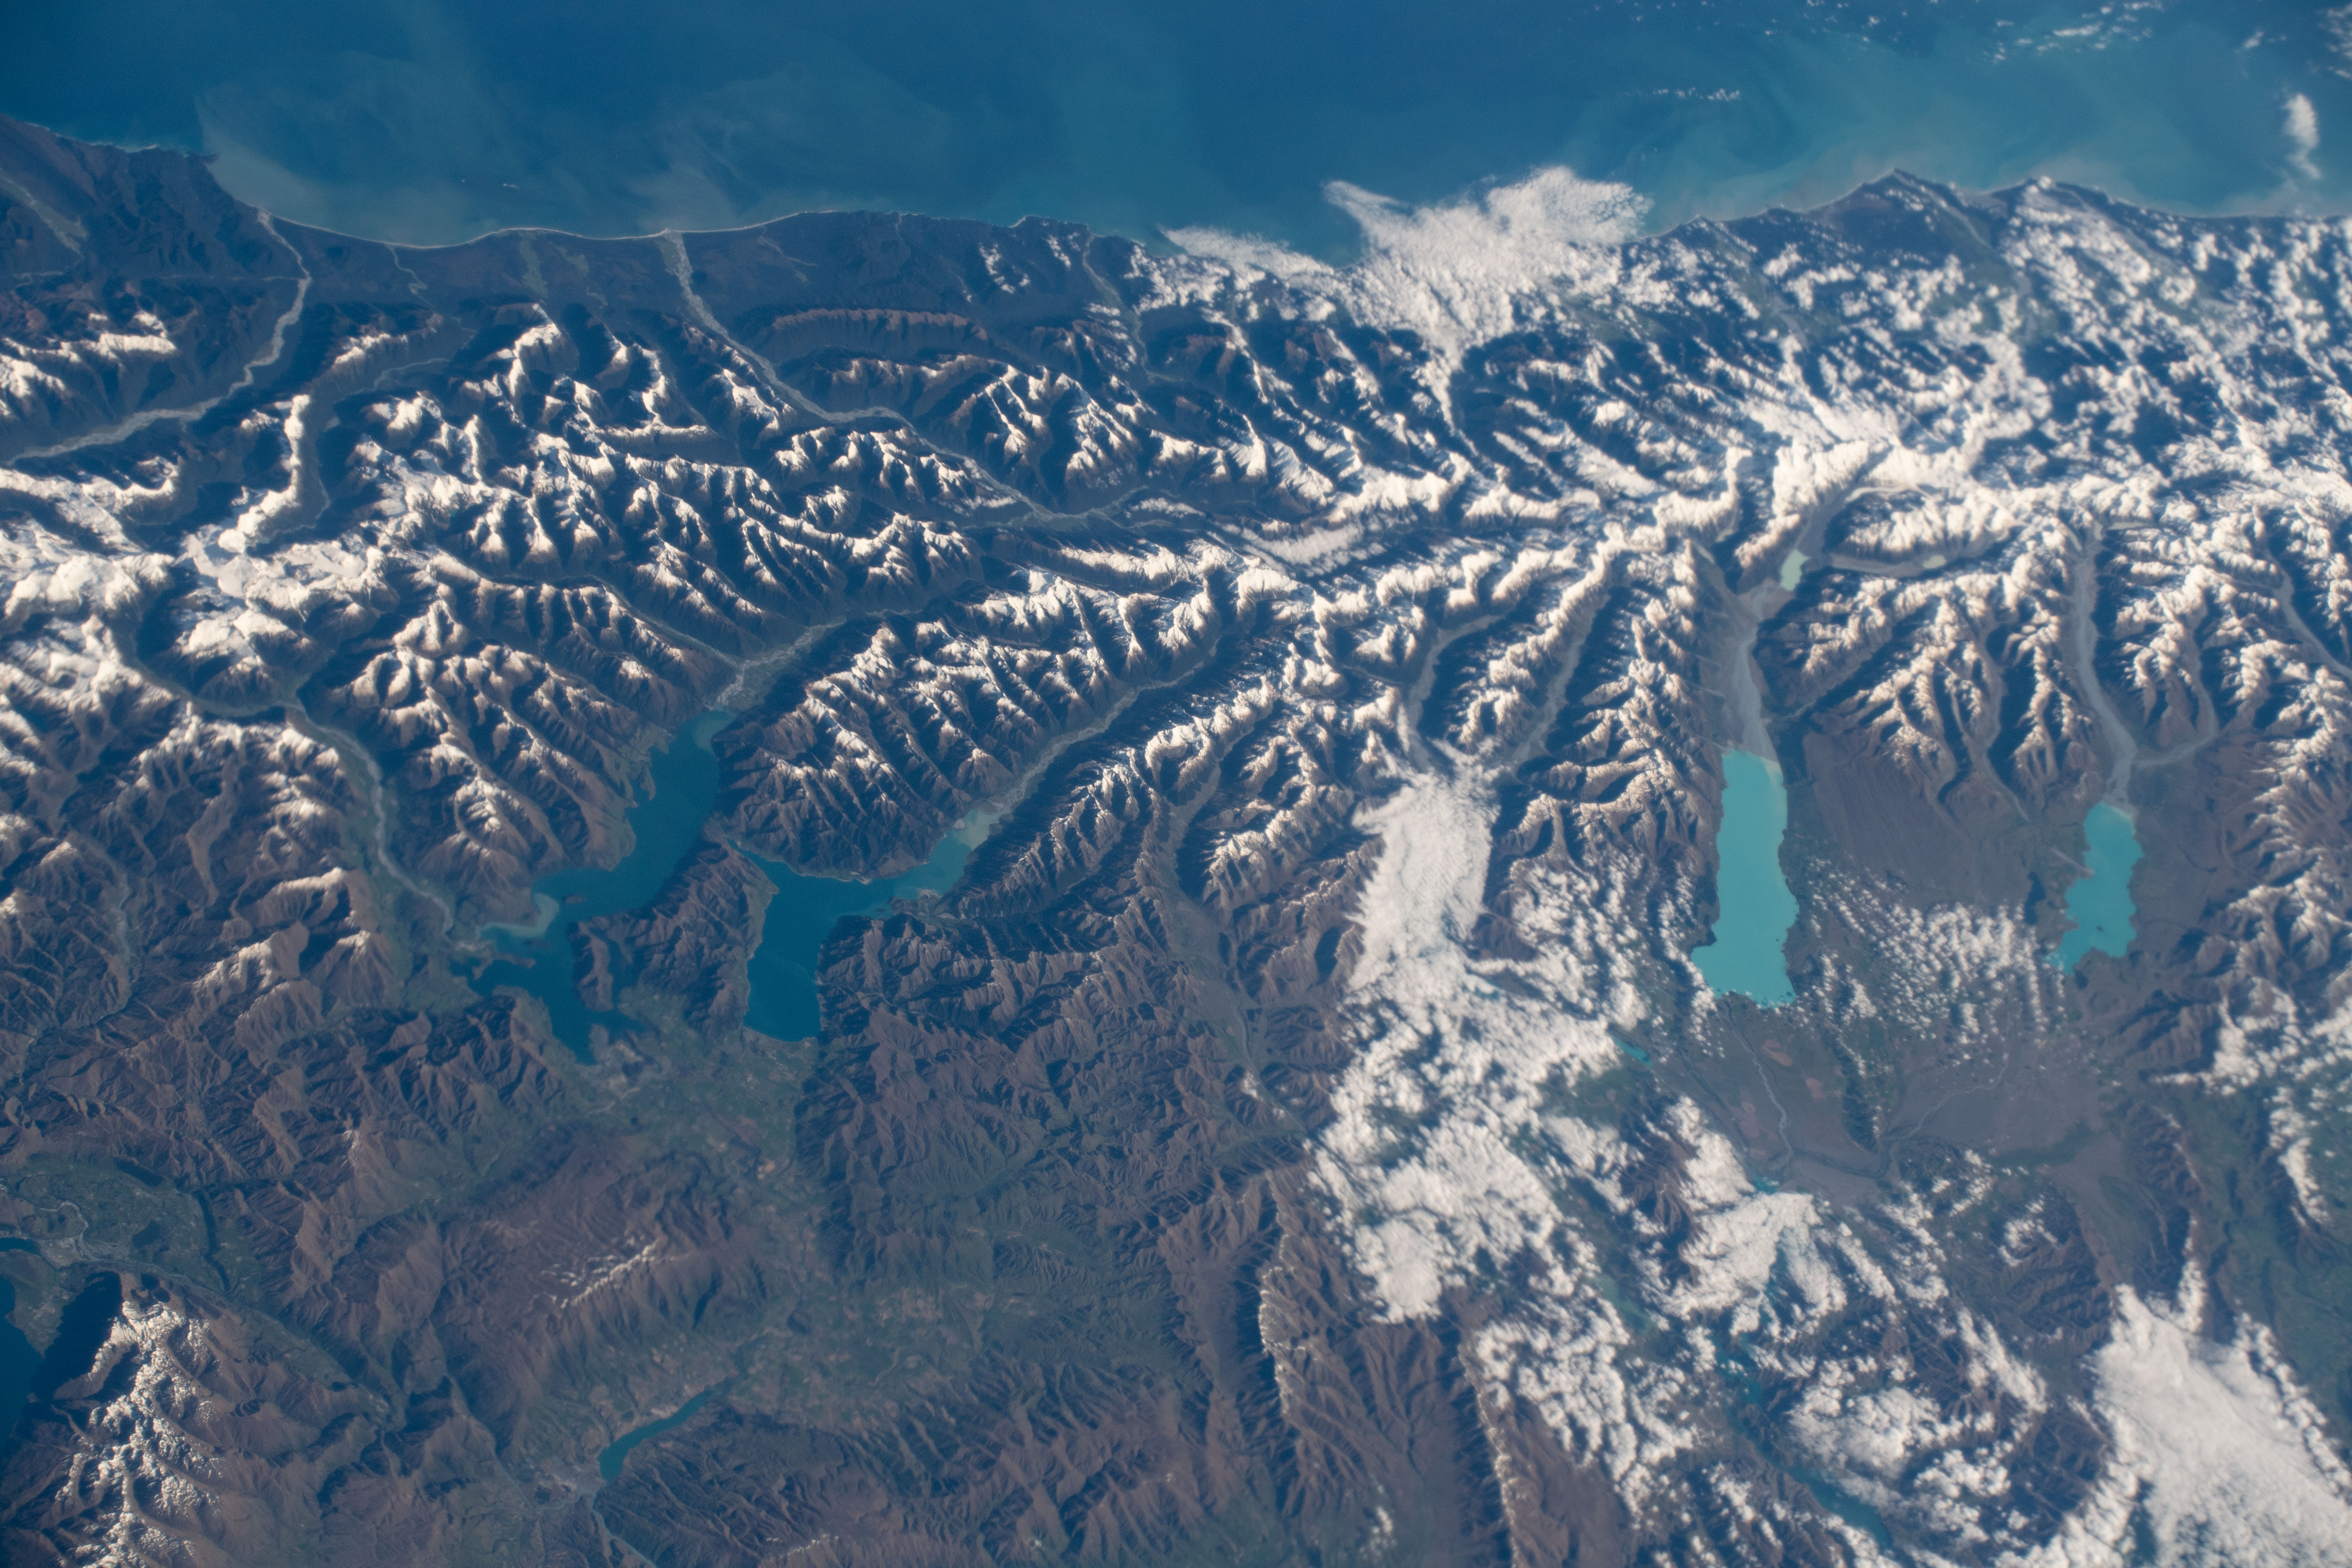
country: NEW ZEALAND-SI
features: LAKE WANAKA, LAKE HAWEA, SOUTHERN ALPS MOUNTAINS, LAKE PUKAKI, LAKE TEKAPO
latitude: -44.2
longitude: 169.7
